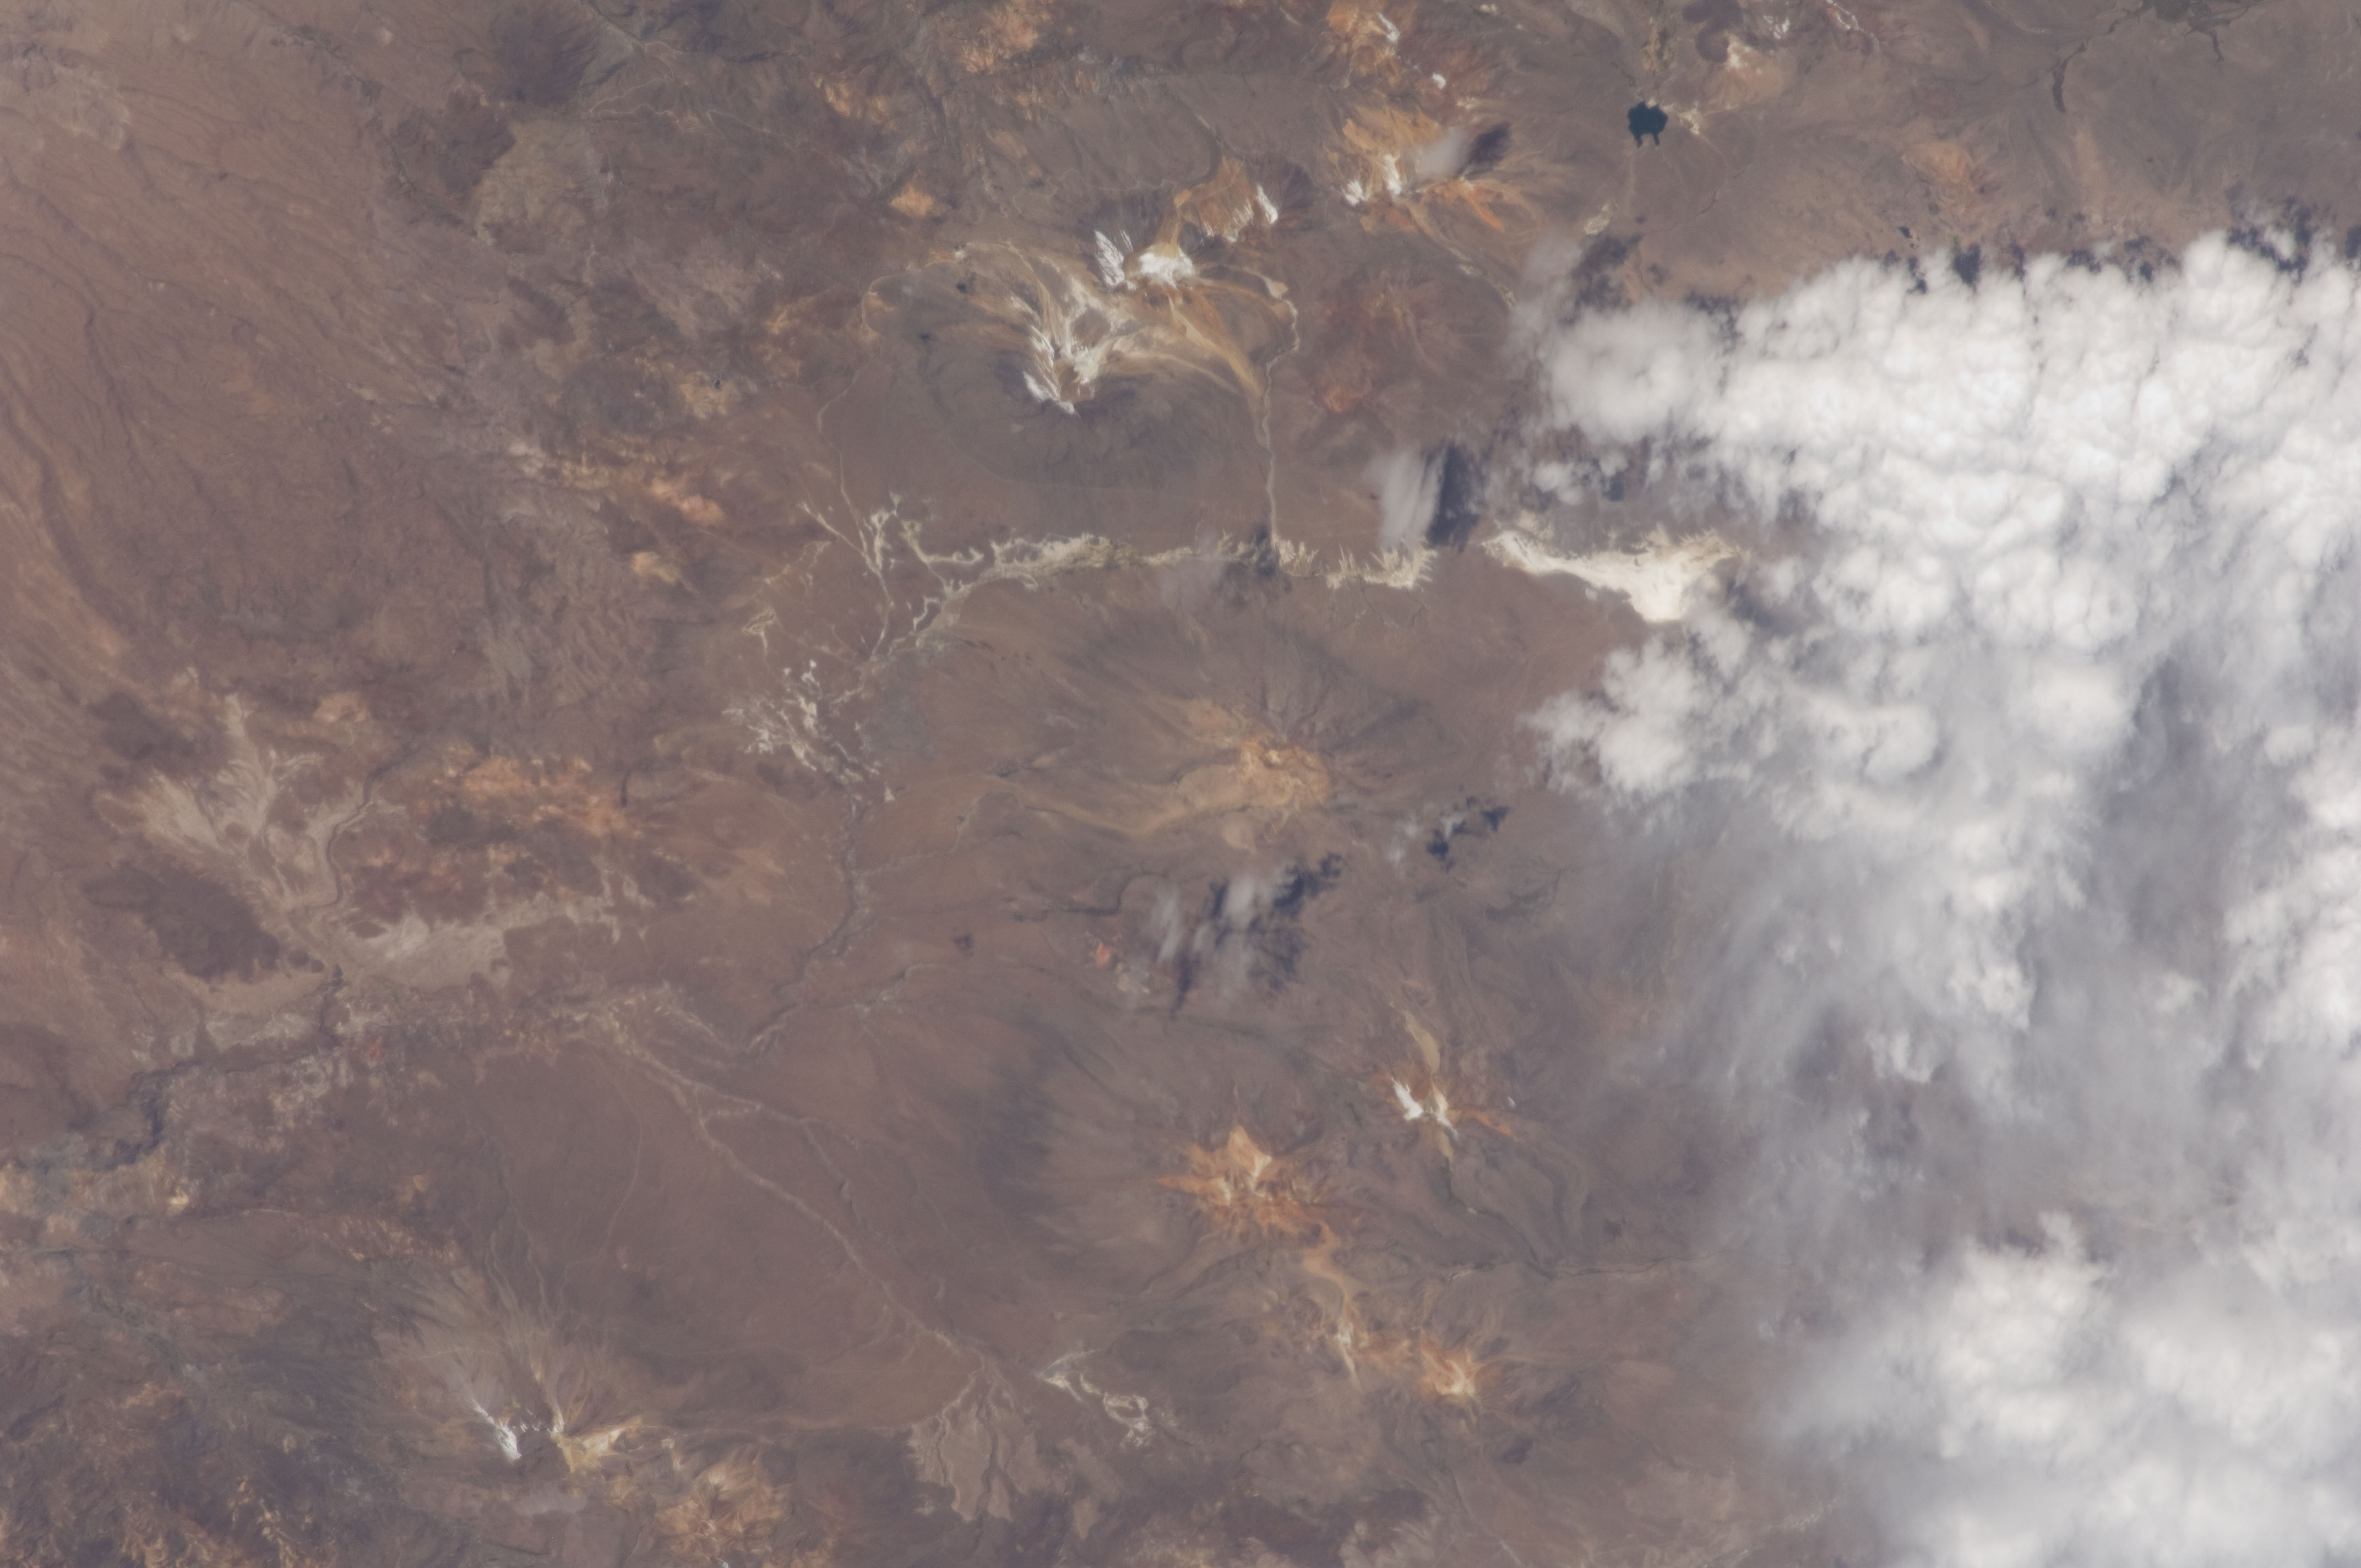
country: CHILE
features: CORDERILLA OCCIDENTAL MTS., TACORA VOL.
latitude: -17.7
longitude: -69.6
